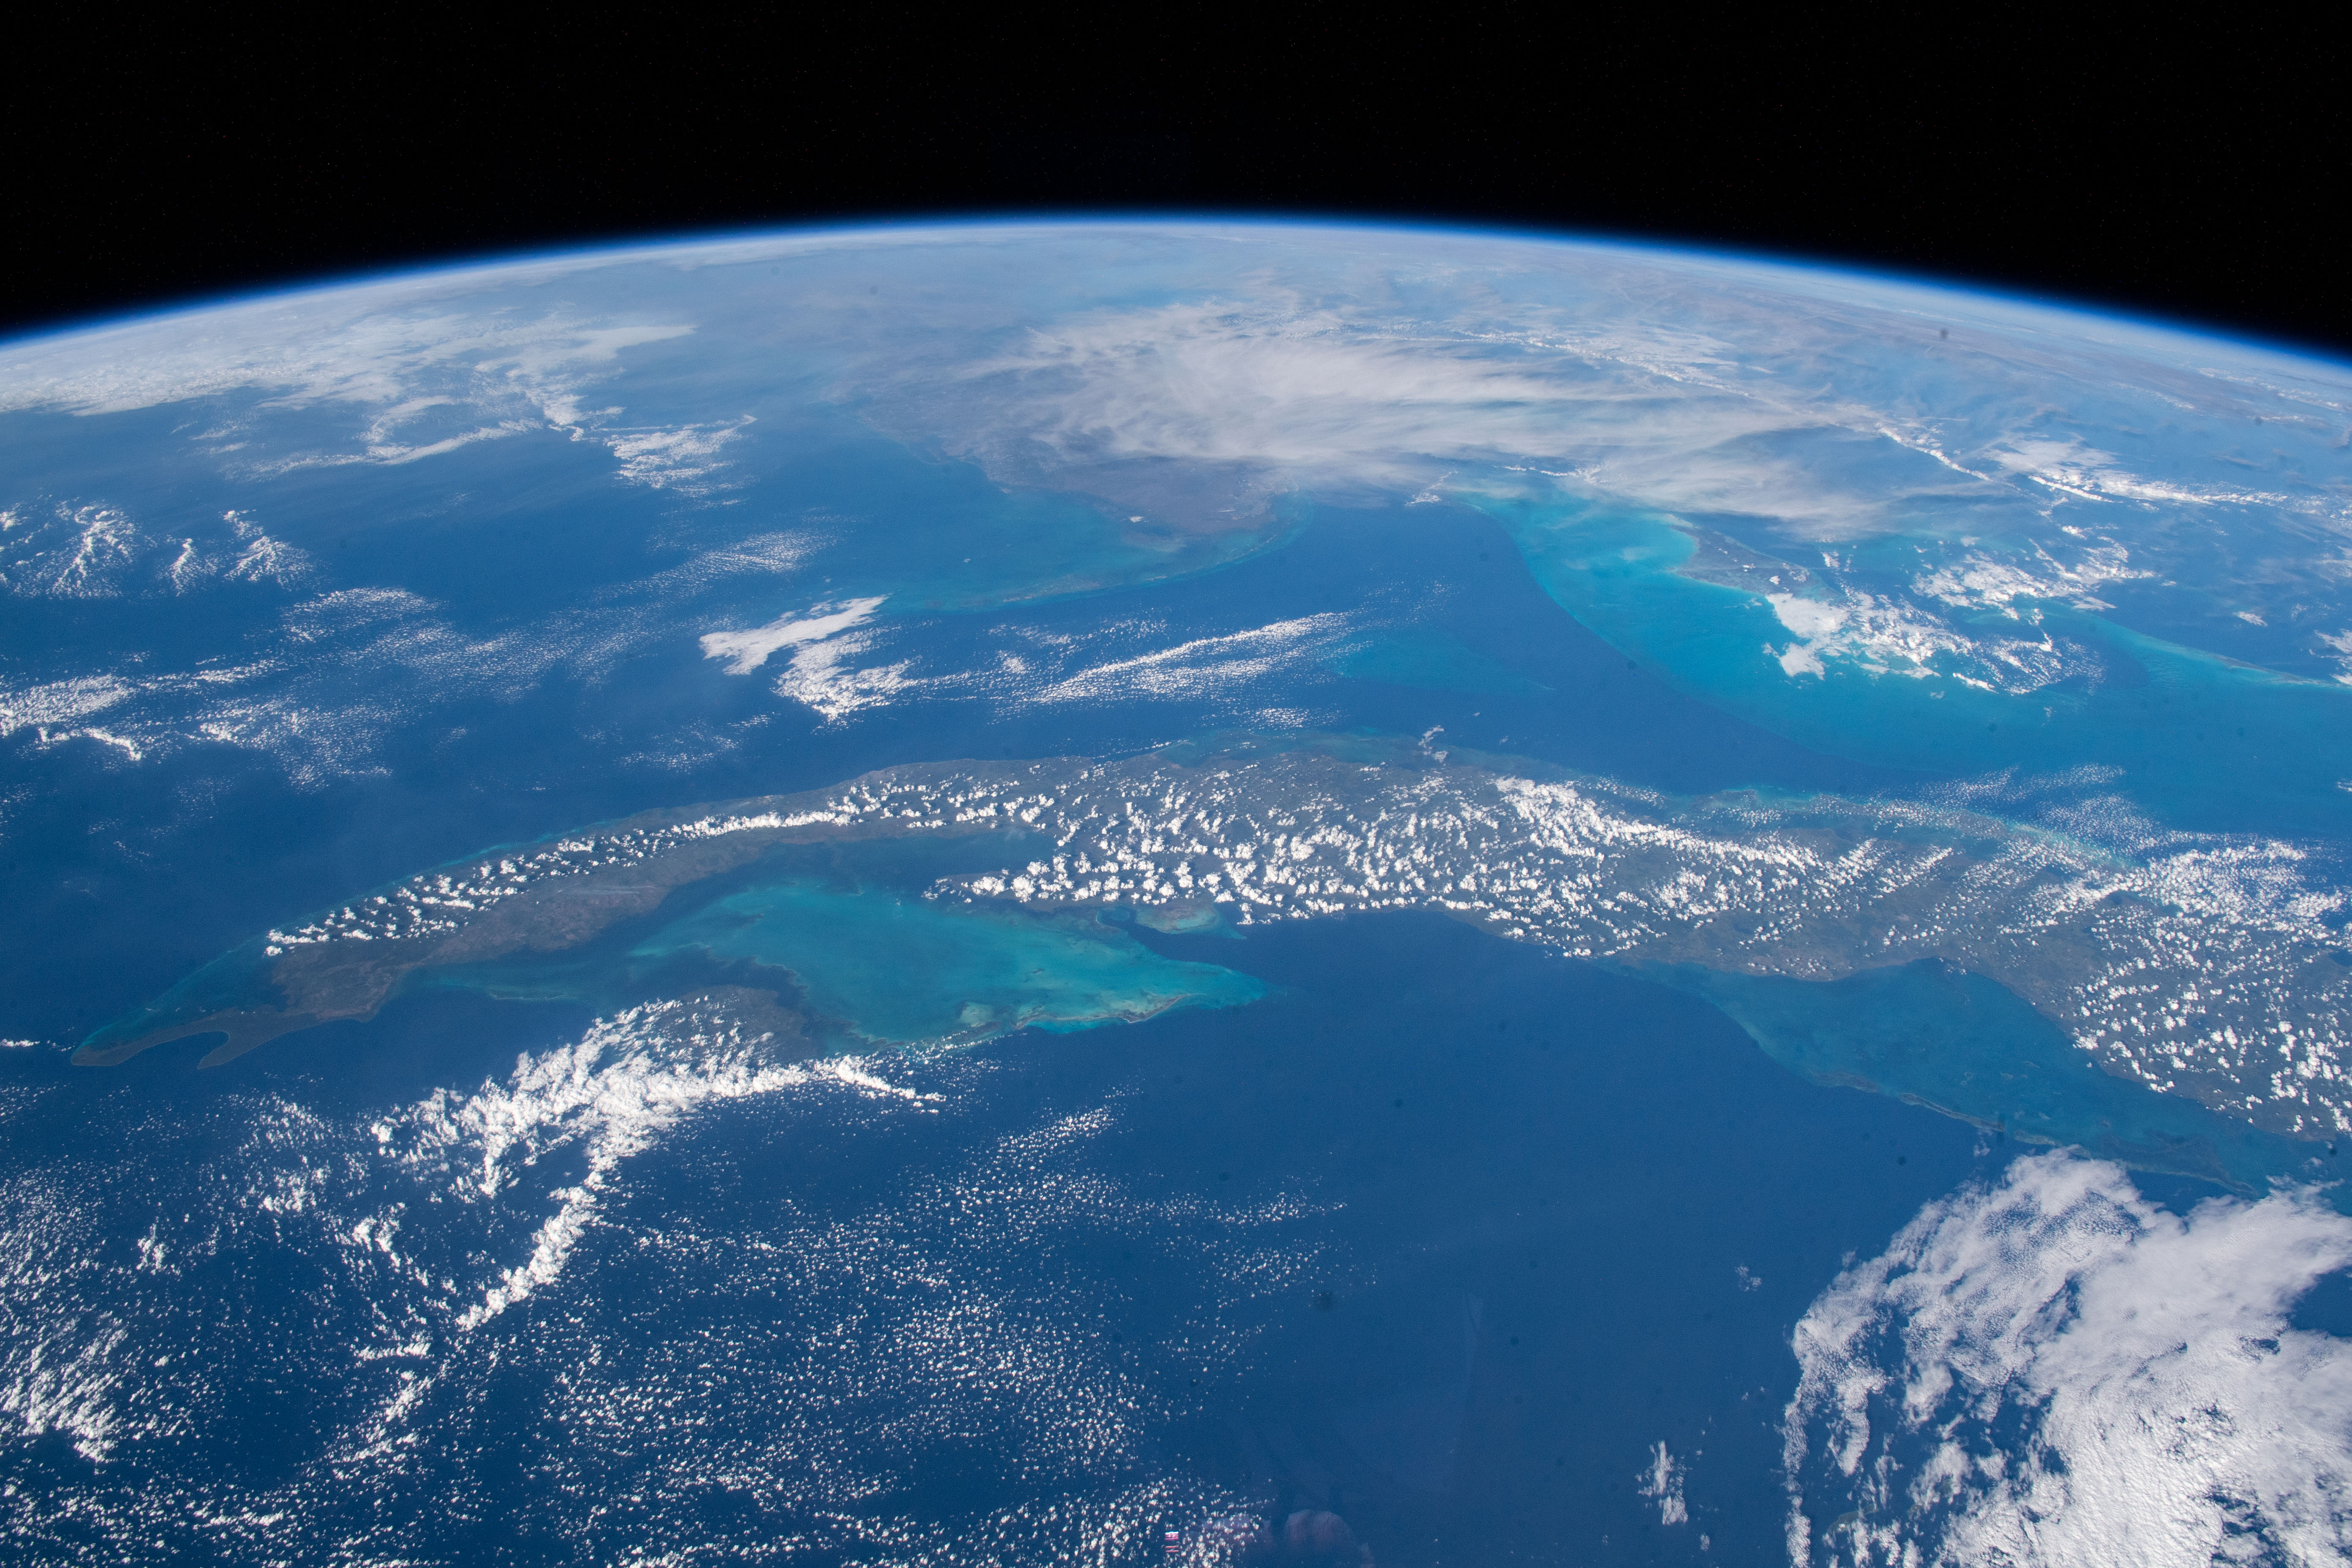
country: CUBA
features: CUBA
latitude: 23.0
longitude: -80.5
